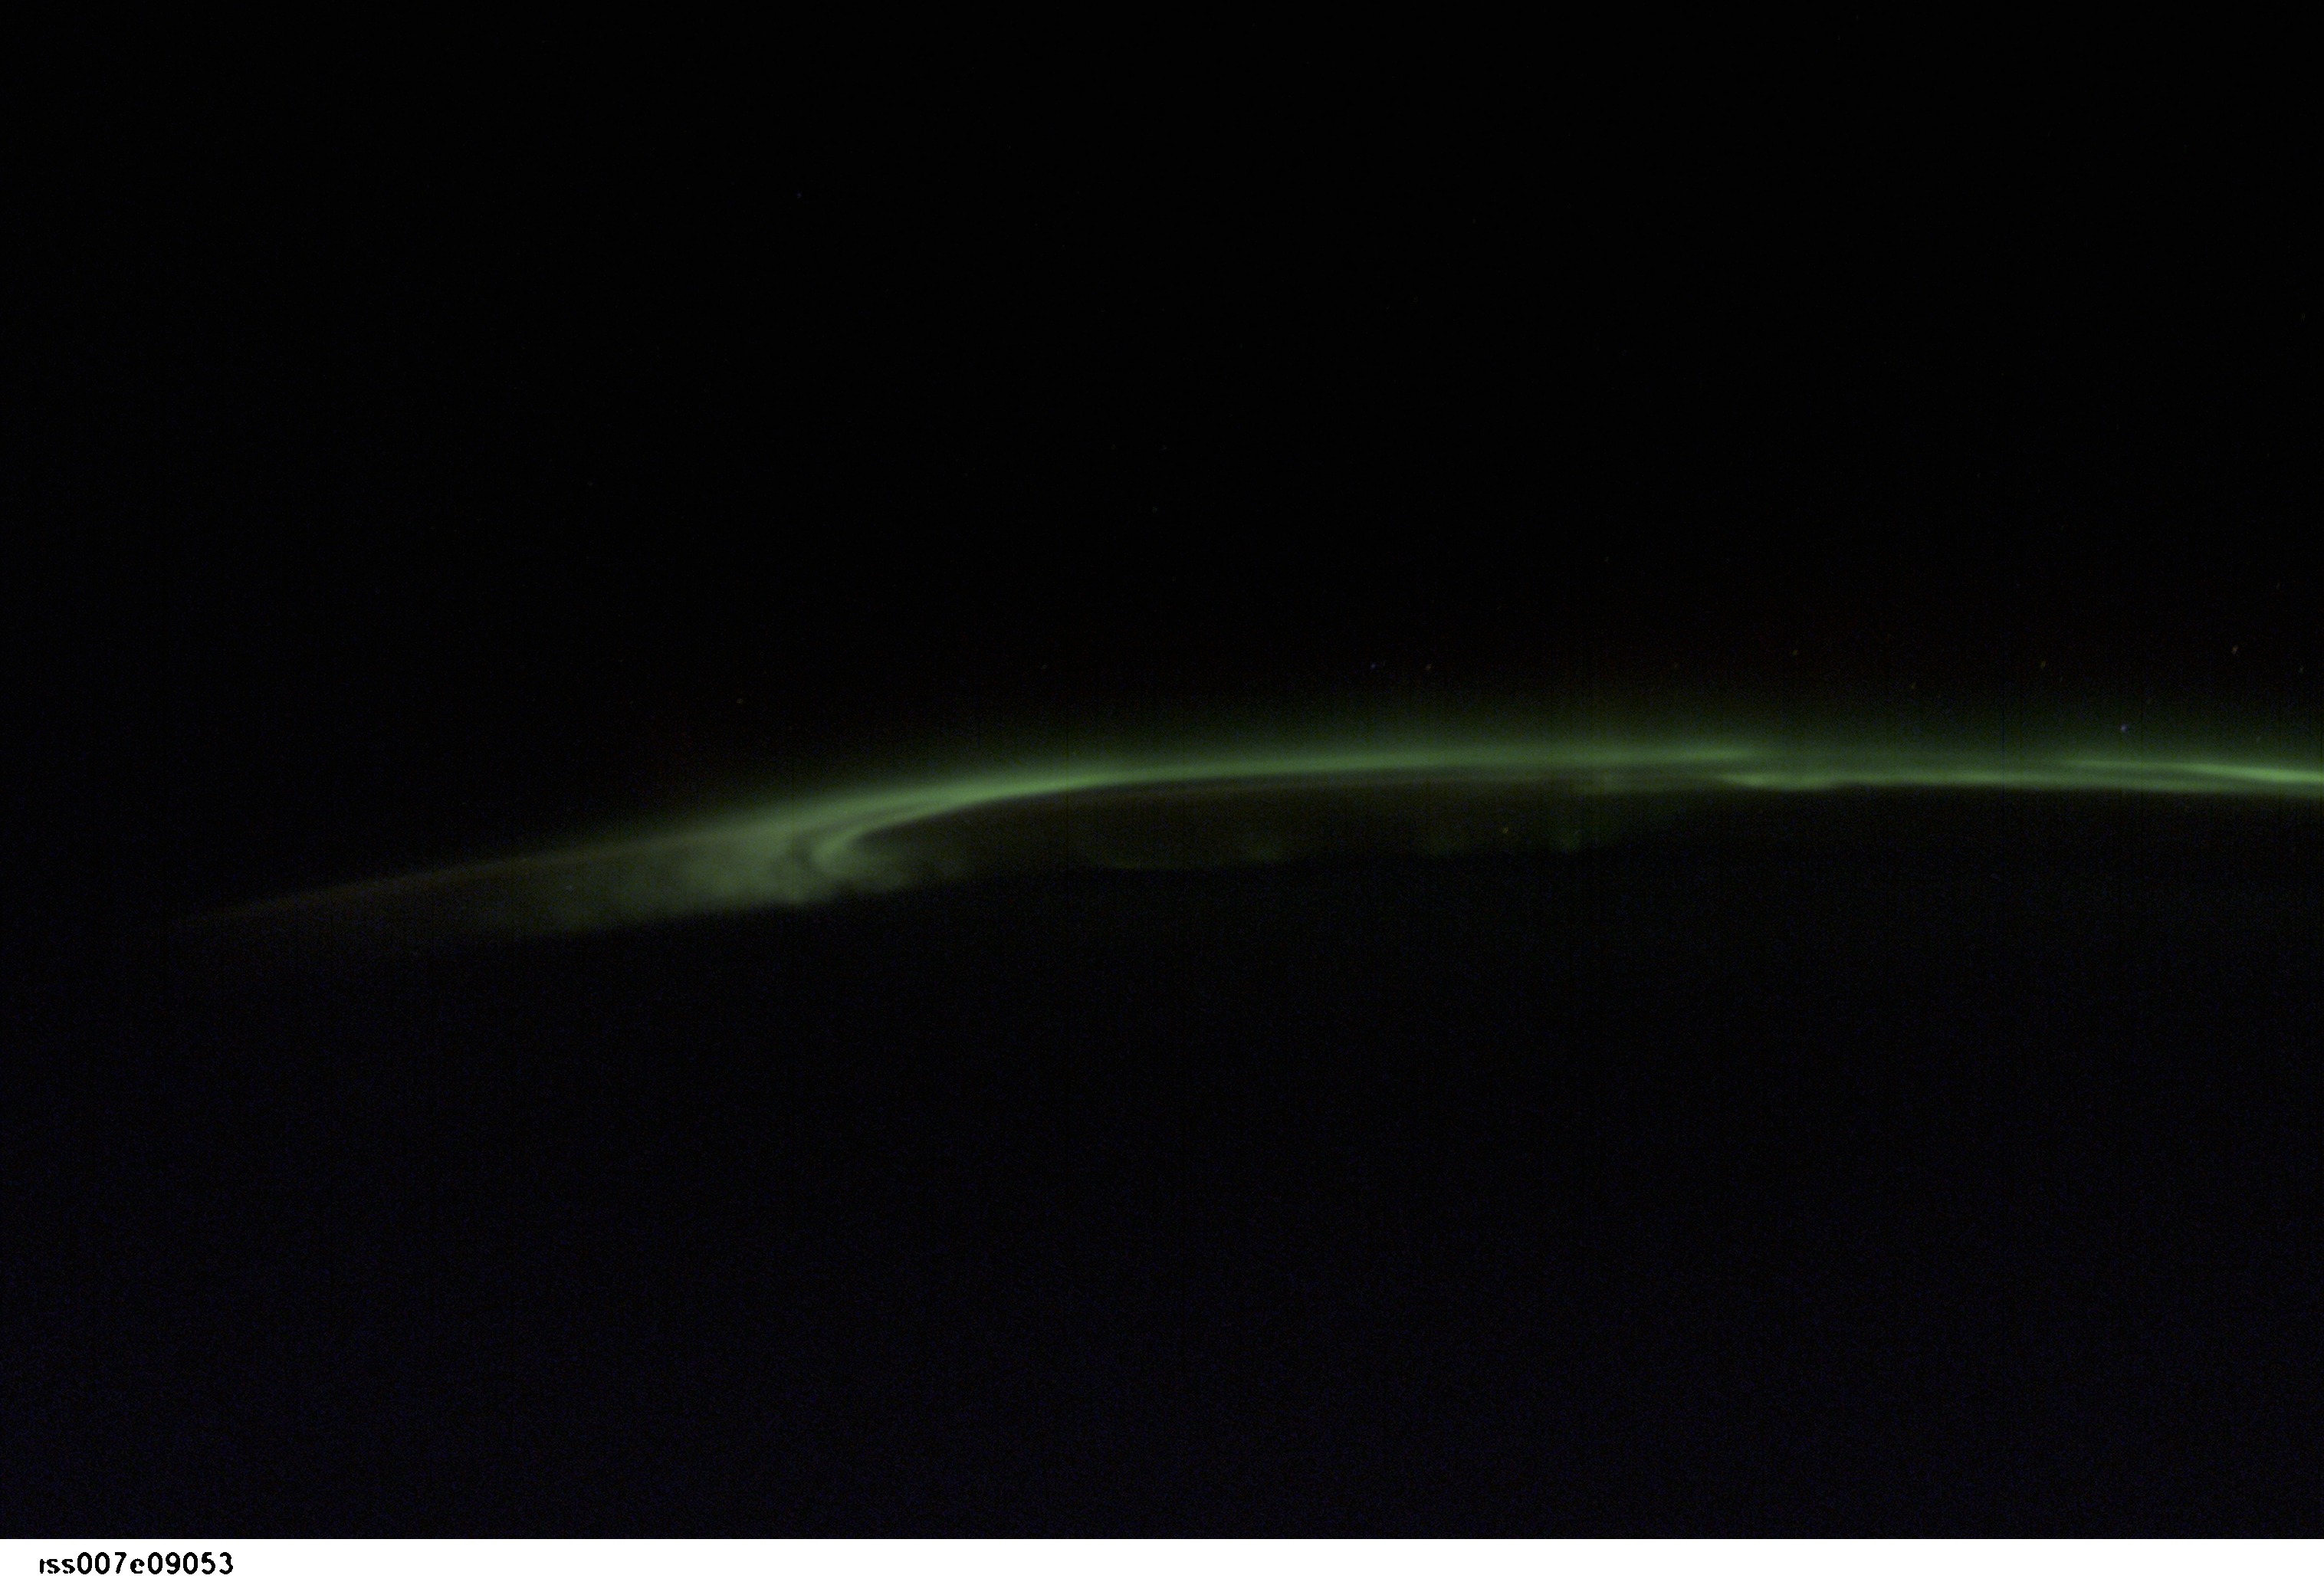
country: AURORA
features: PAN-AURORA AUSTRALIS, STARS
